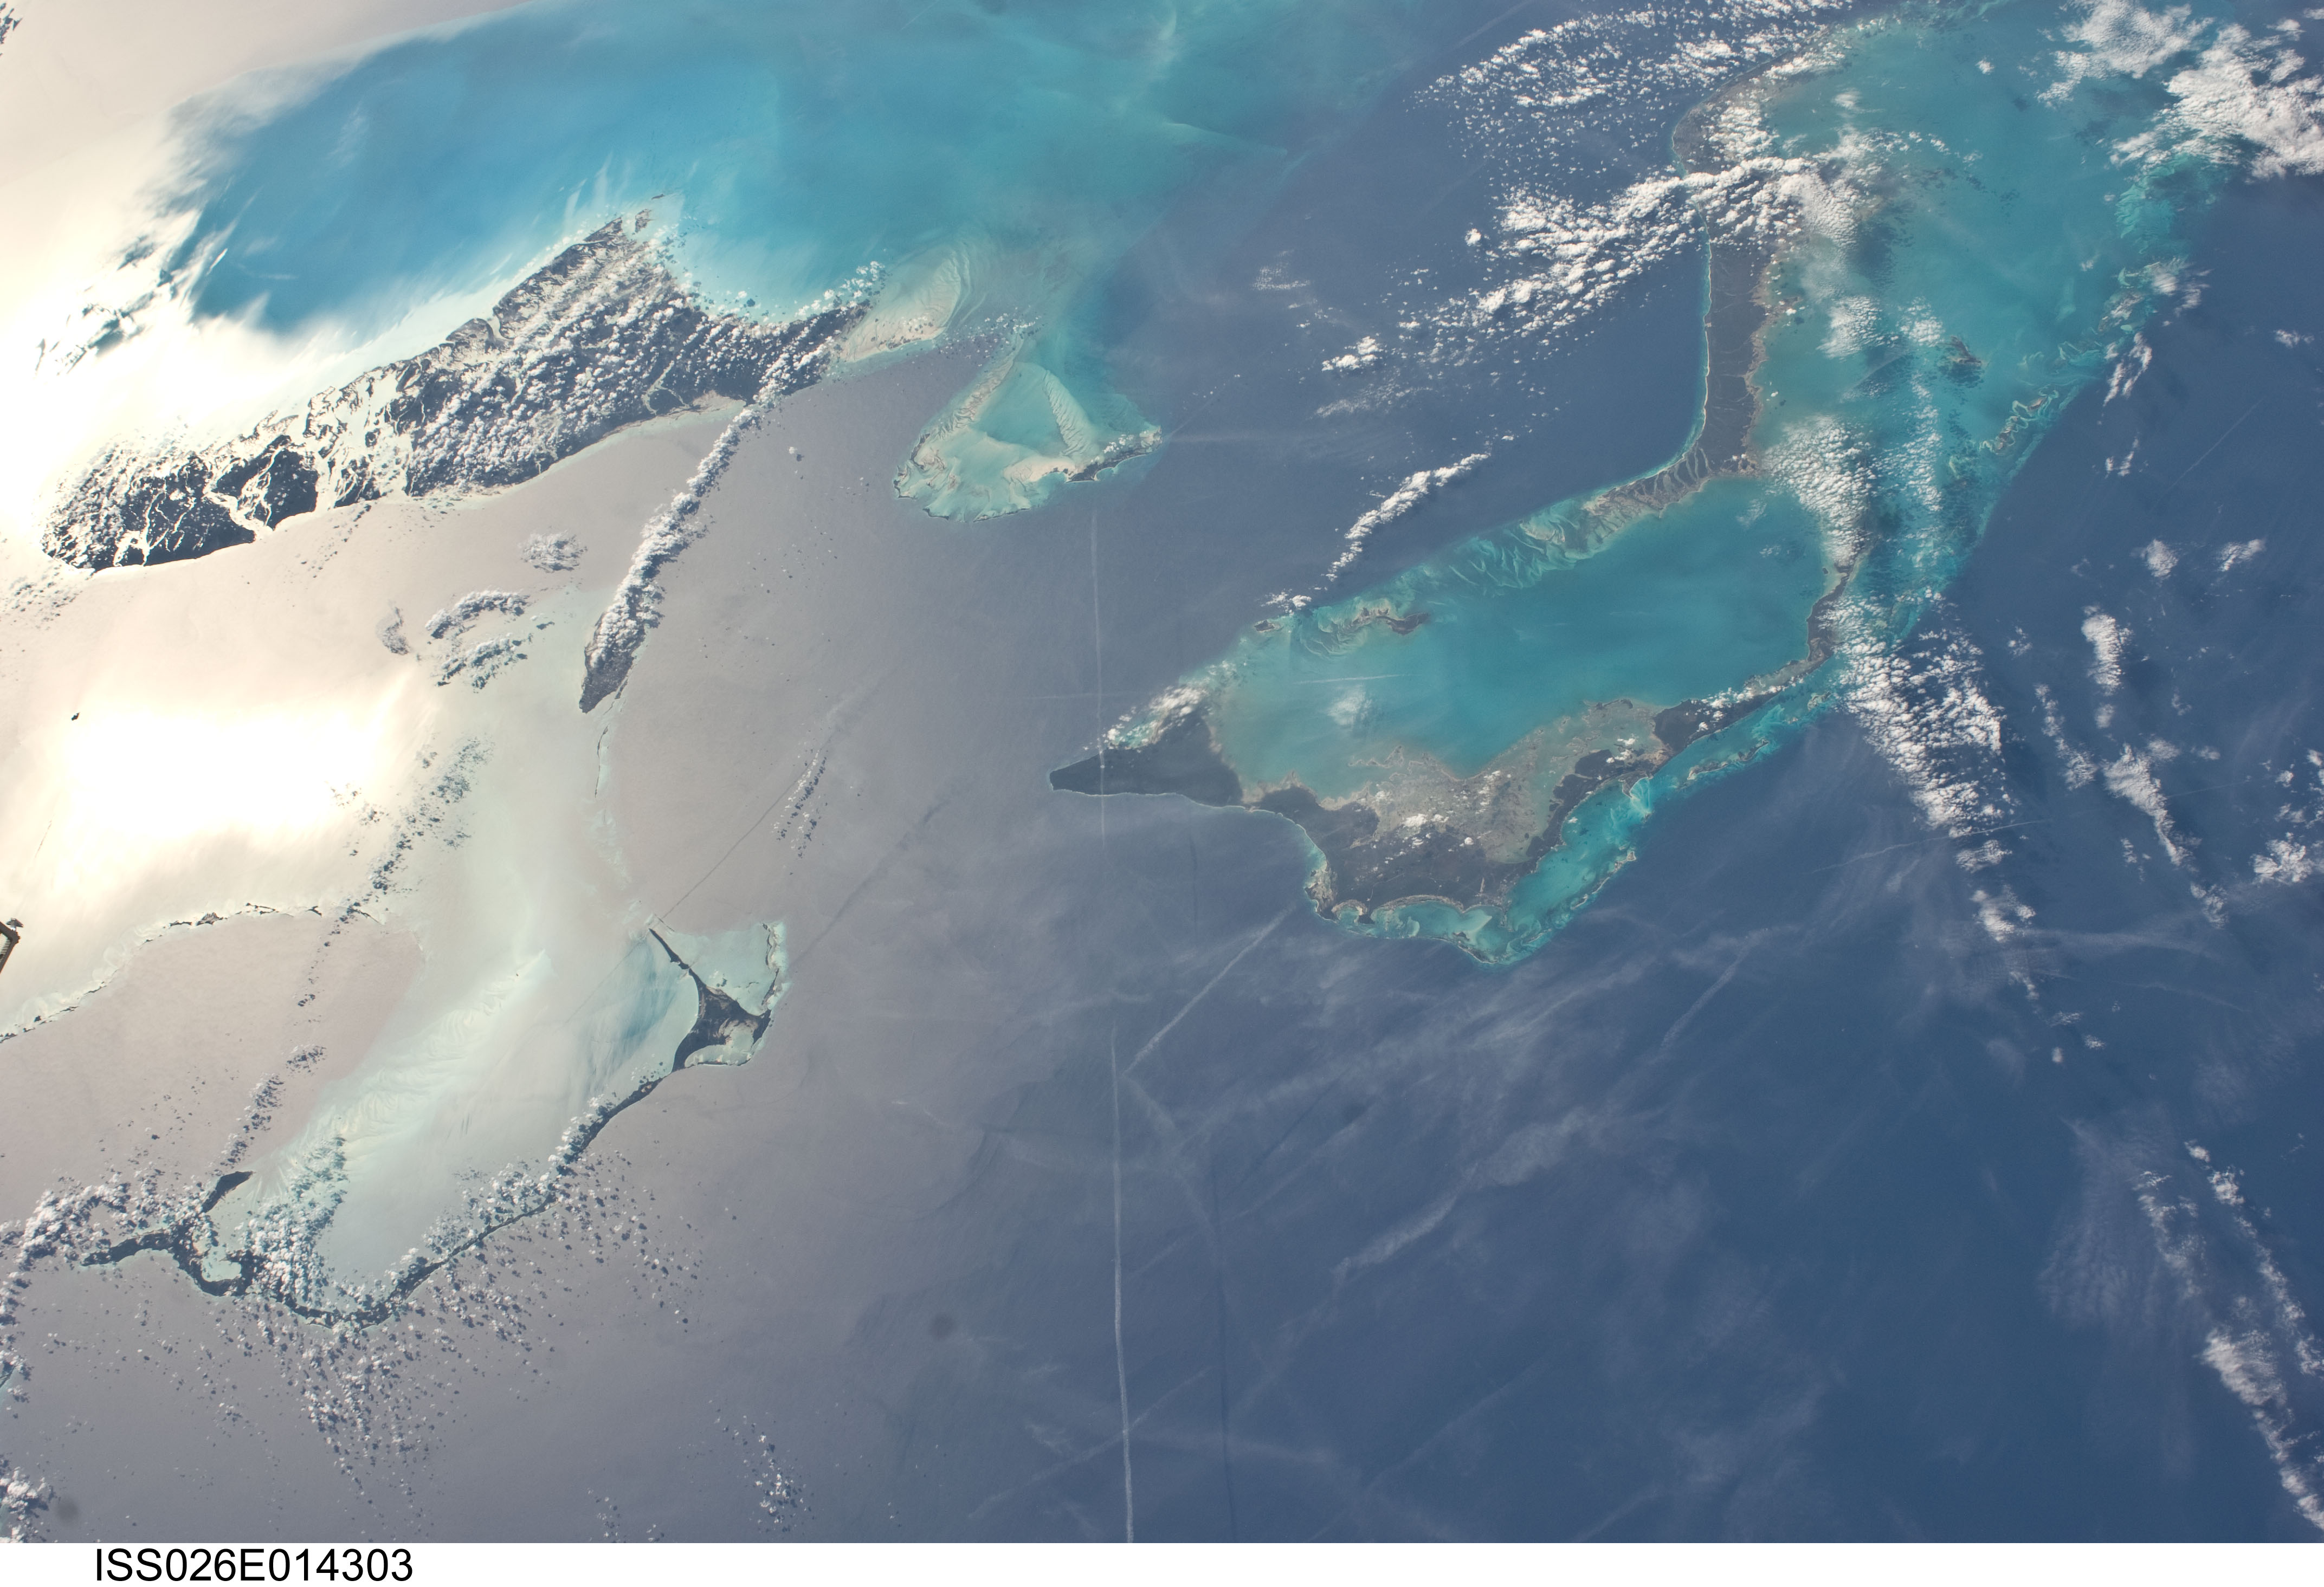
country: BAHAMAS
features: GREAT ABACO I., GRAND BAHAMA I., ANDROS I., CONTRAILS, SUNGLINT
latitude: 26.0
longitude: -77.0
